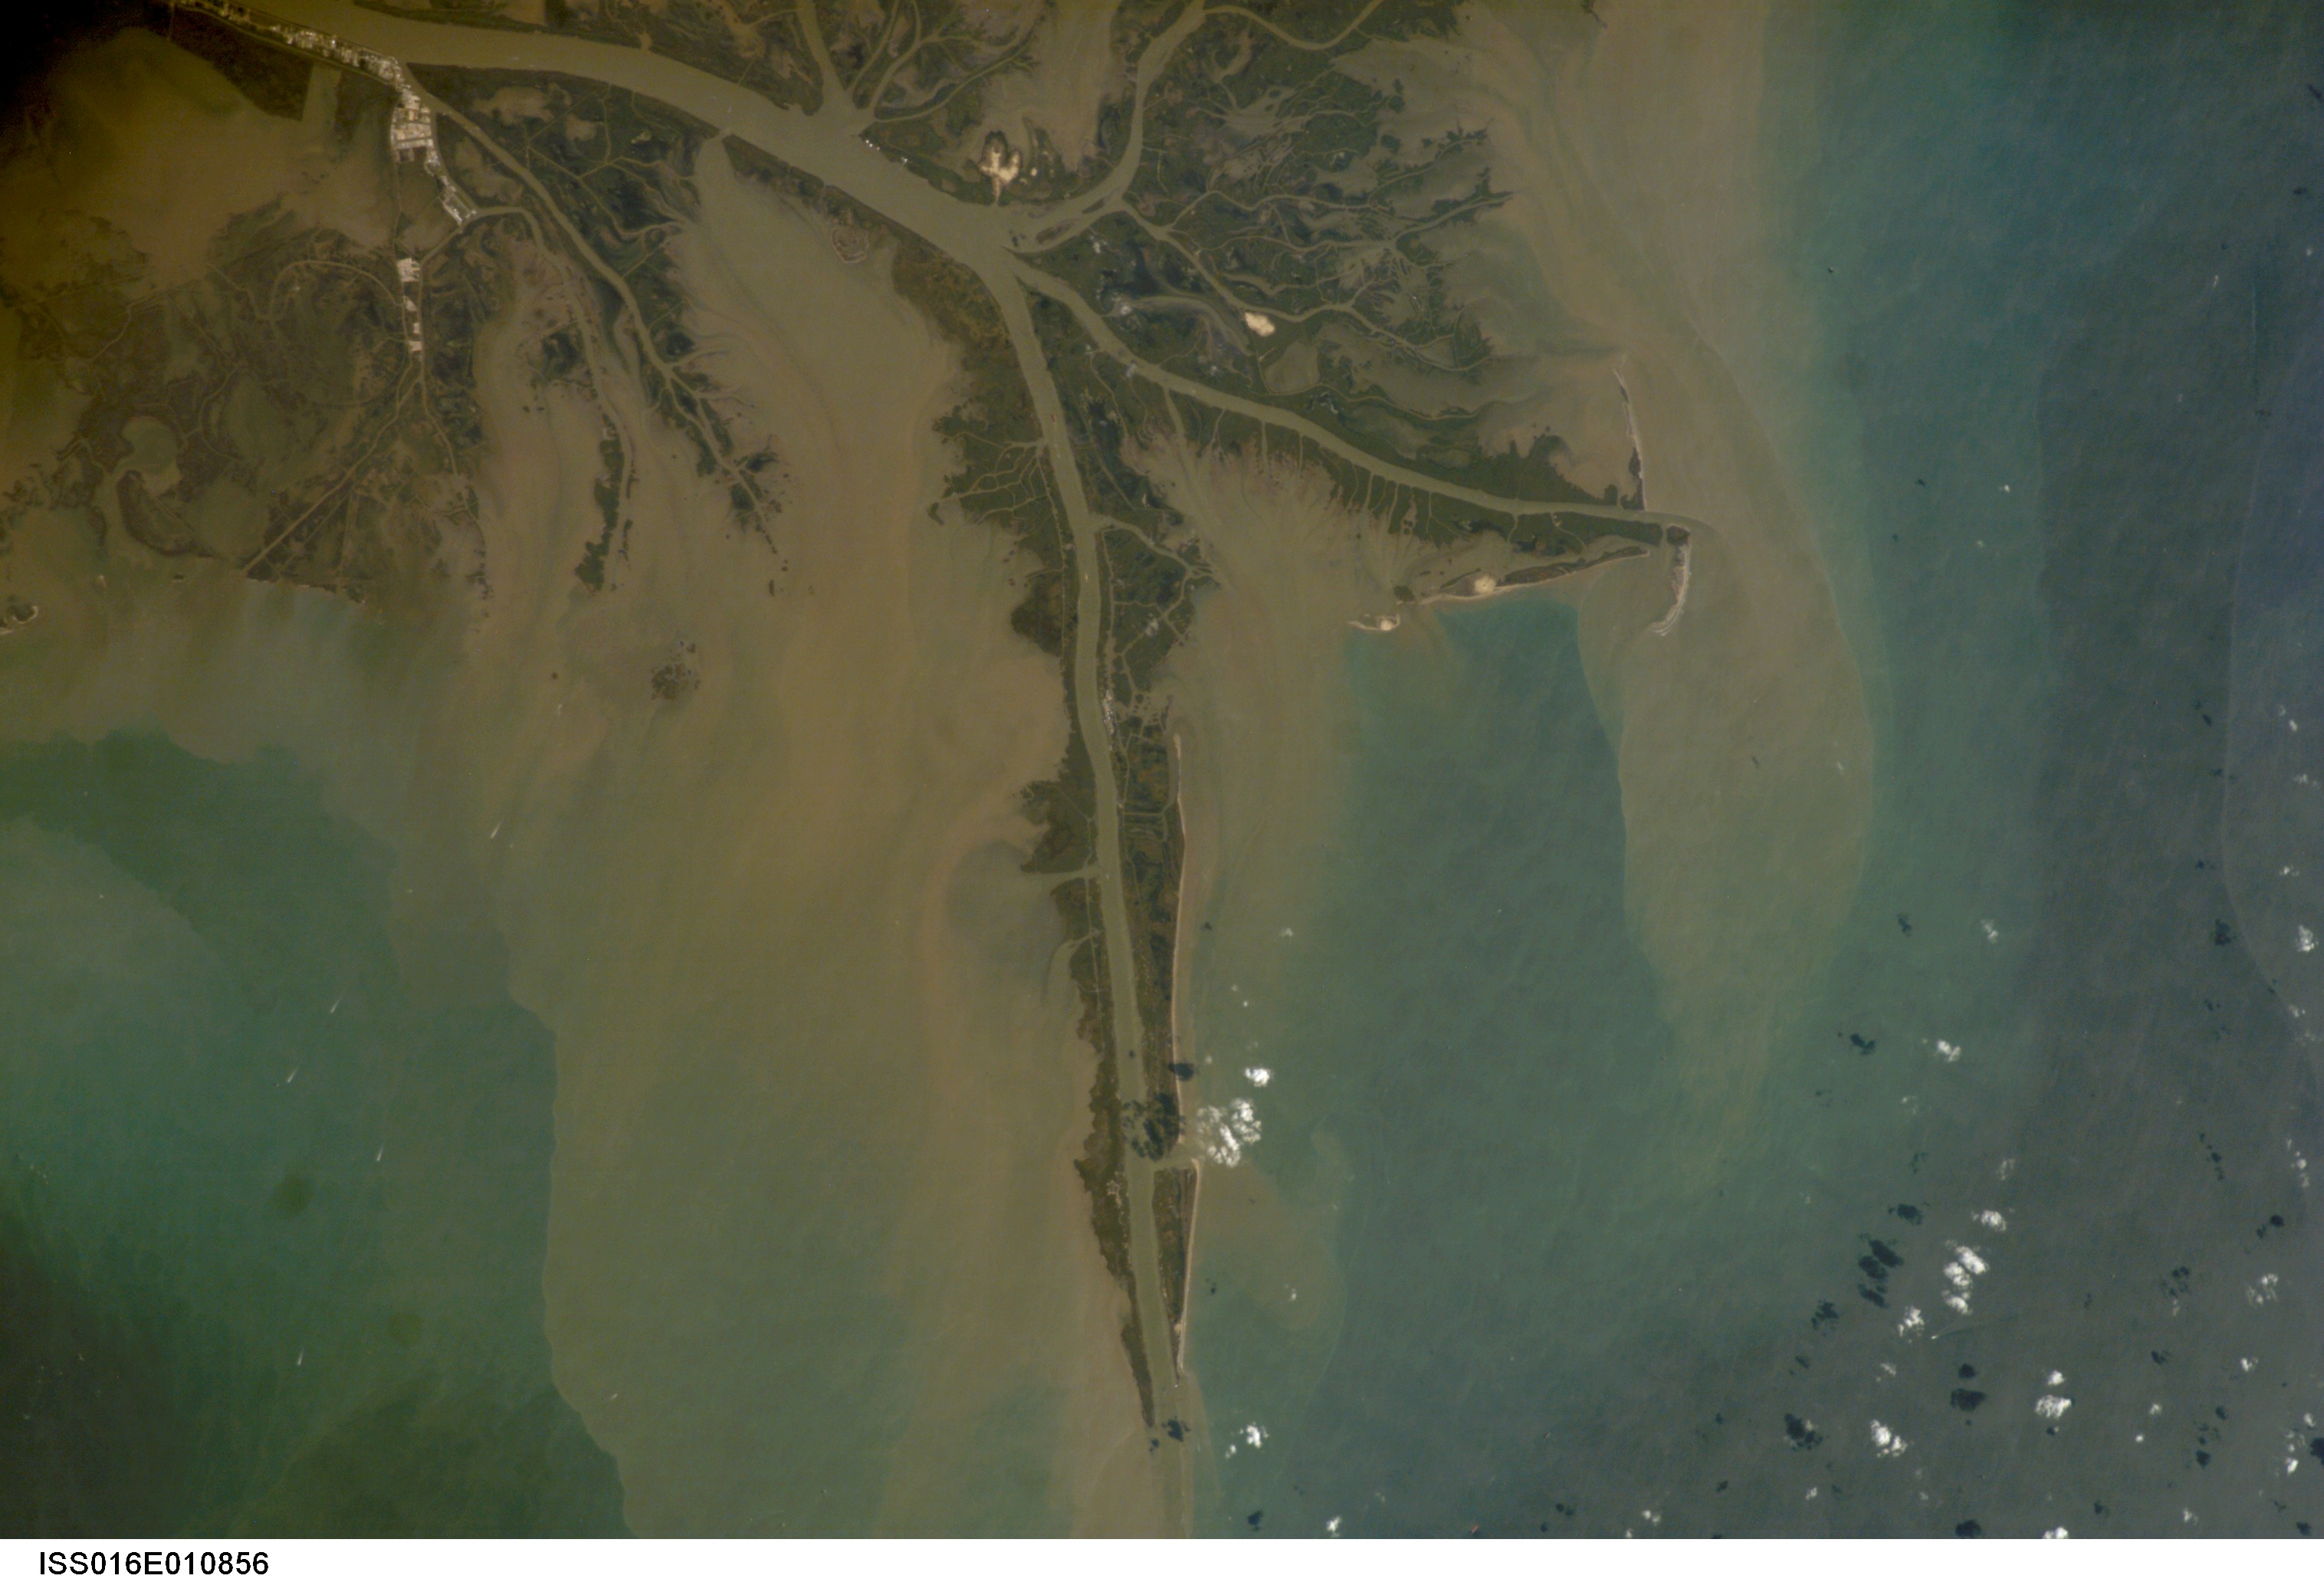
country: USA-LOUISIANA
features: MISSISSIPPI R. DELTA, SEDIMENT
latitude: 29.0
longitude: -89.5
